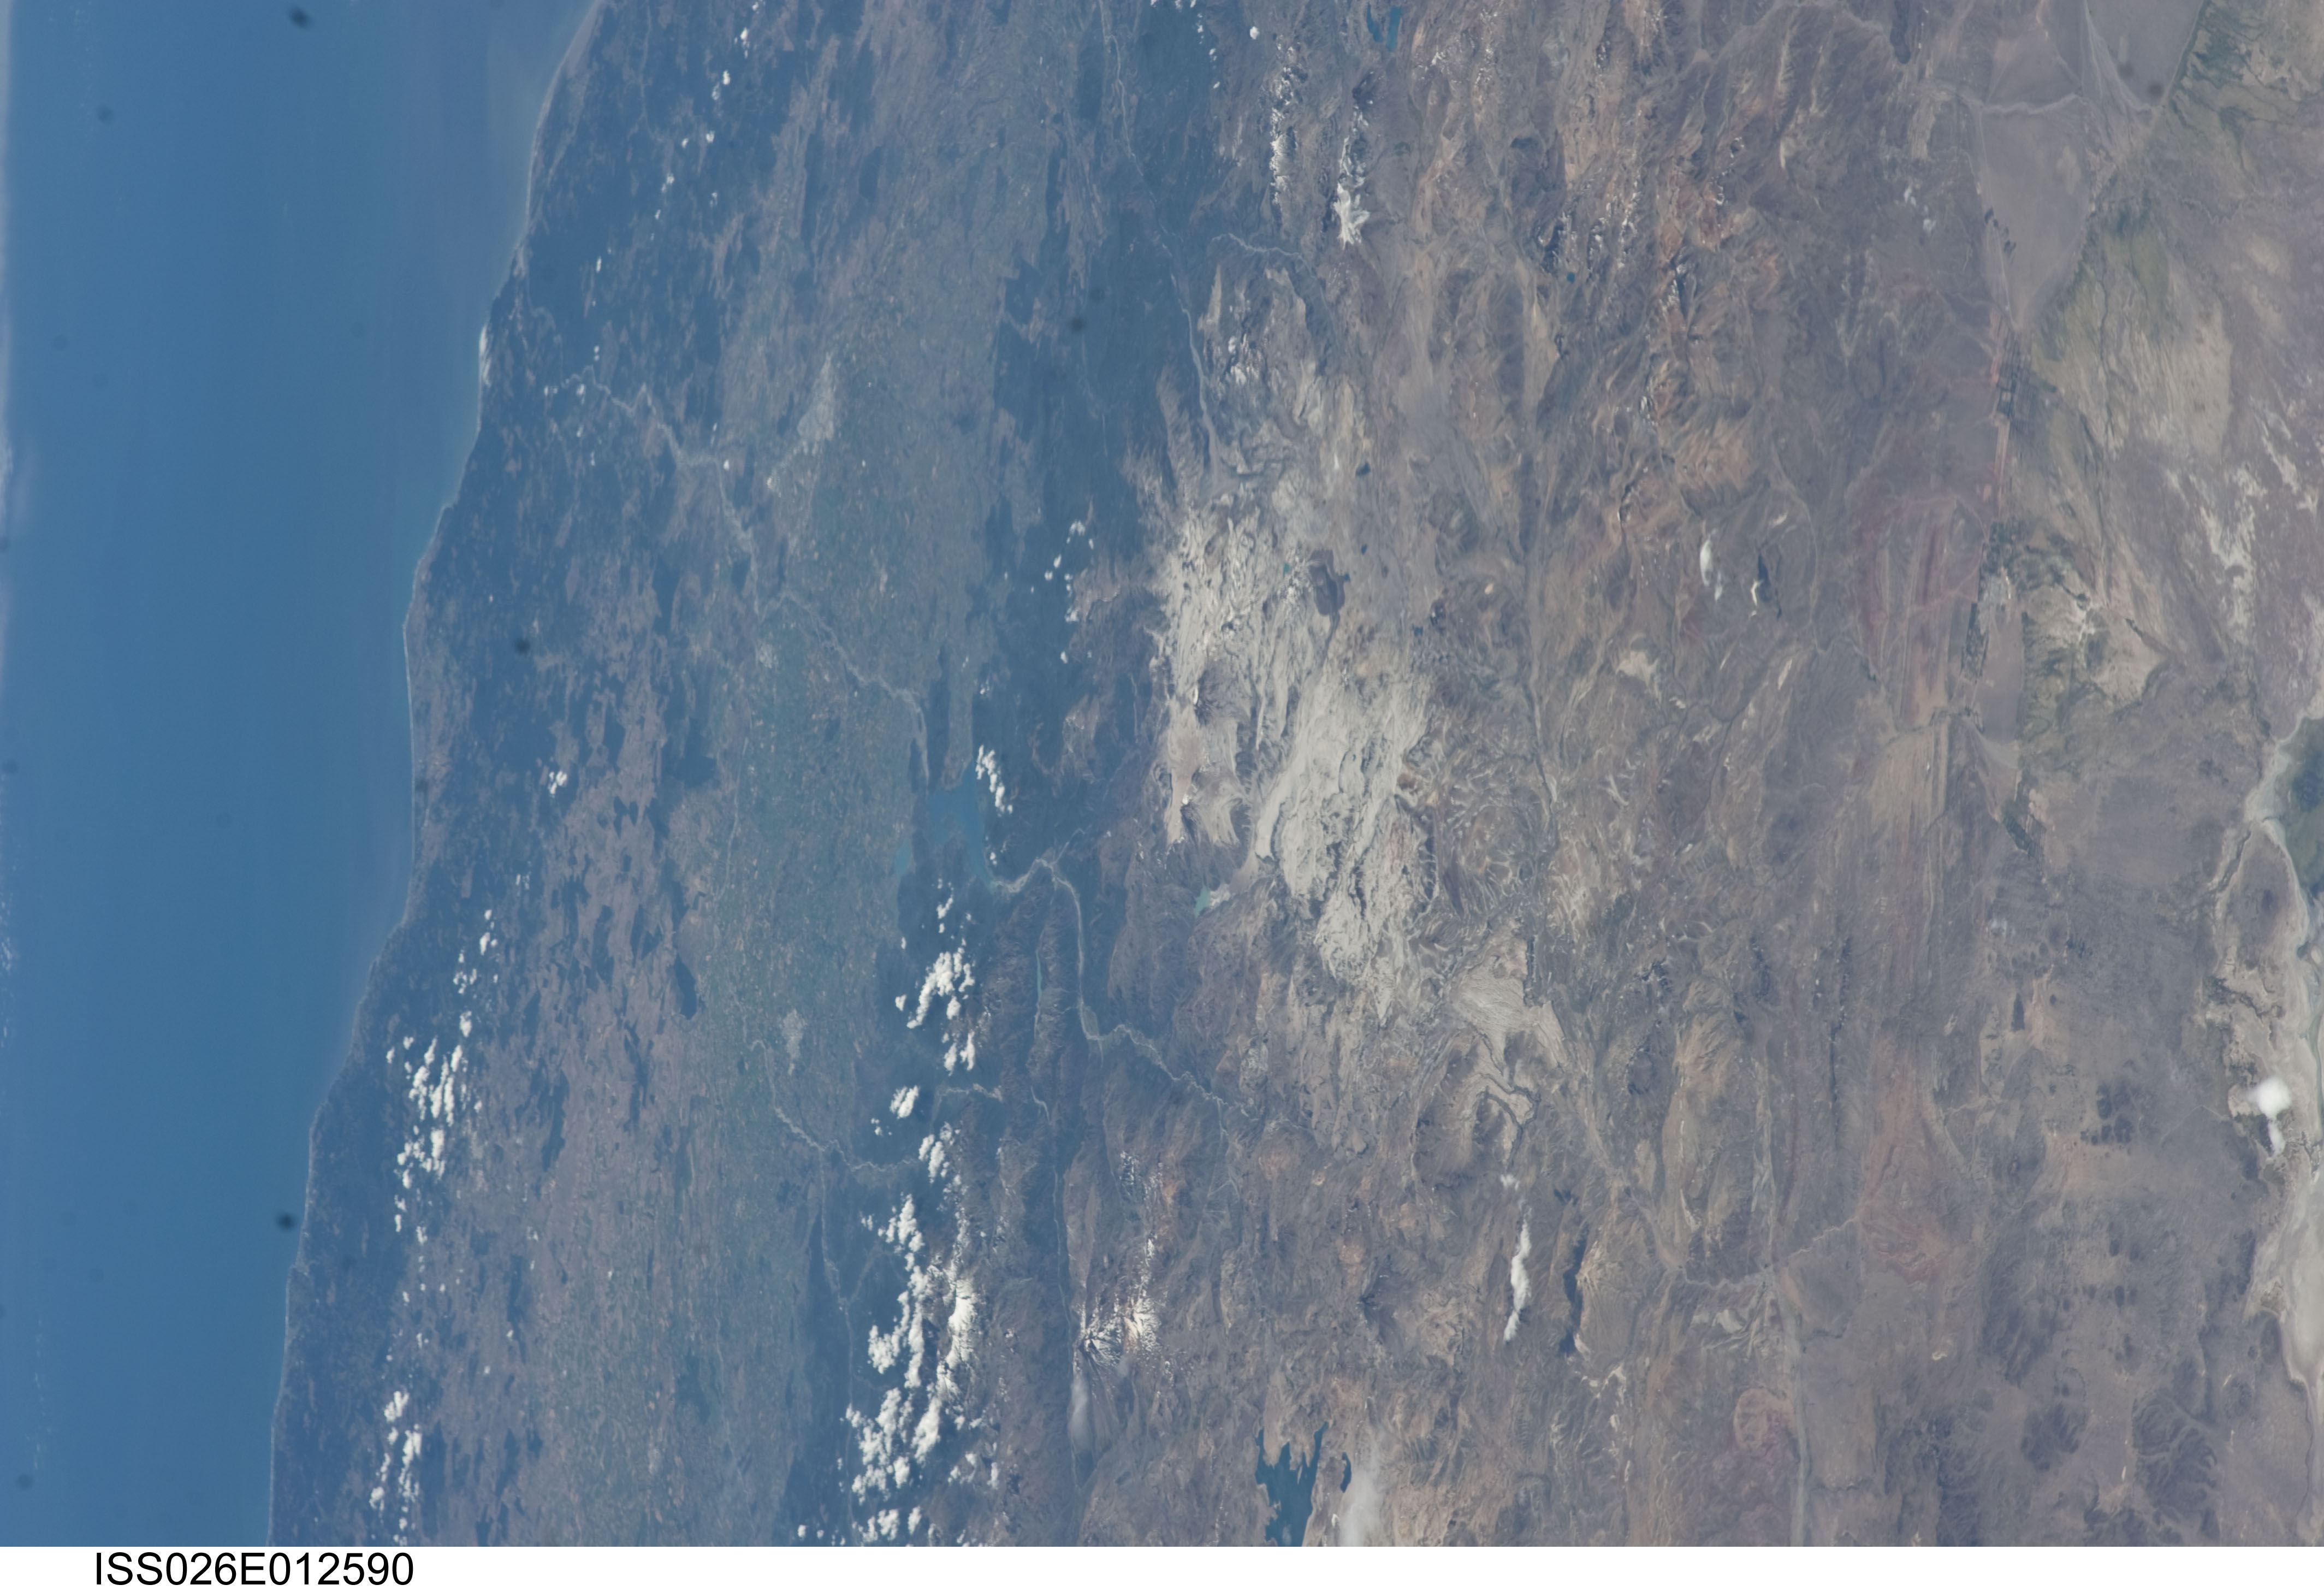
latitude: -35.7
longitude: -71.0
